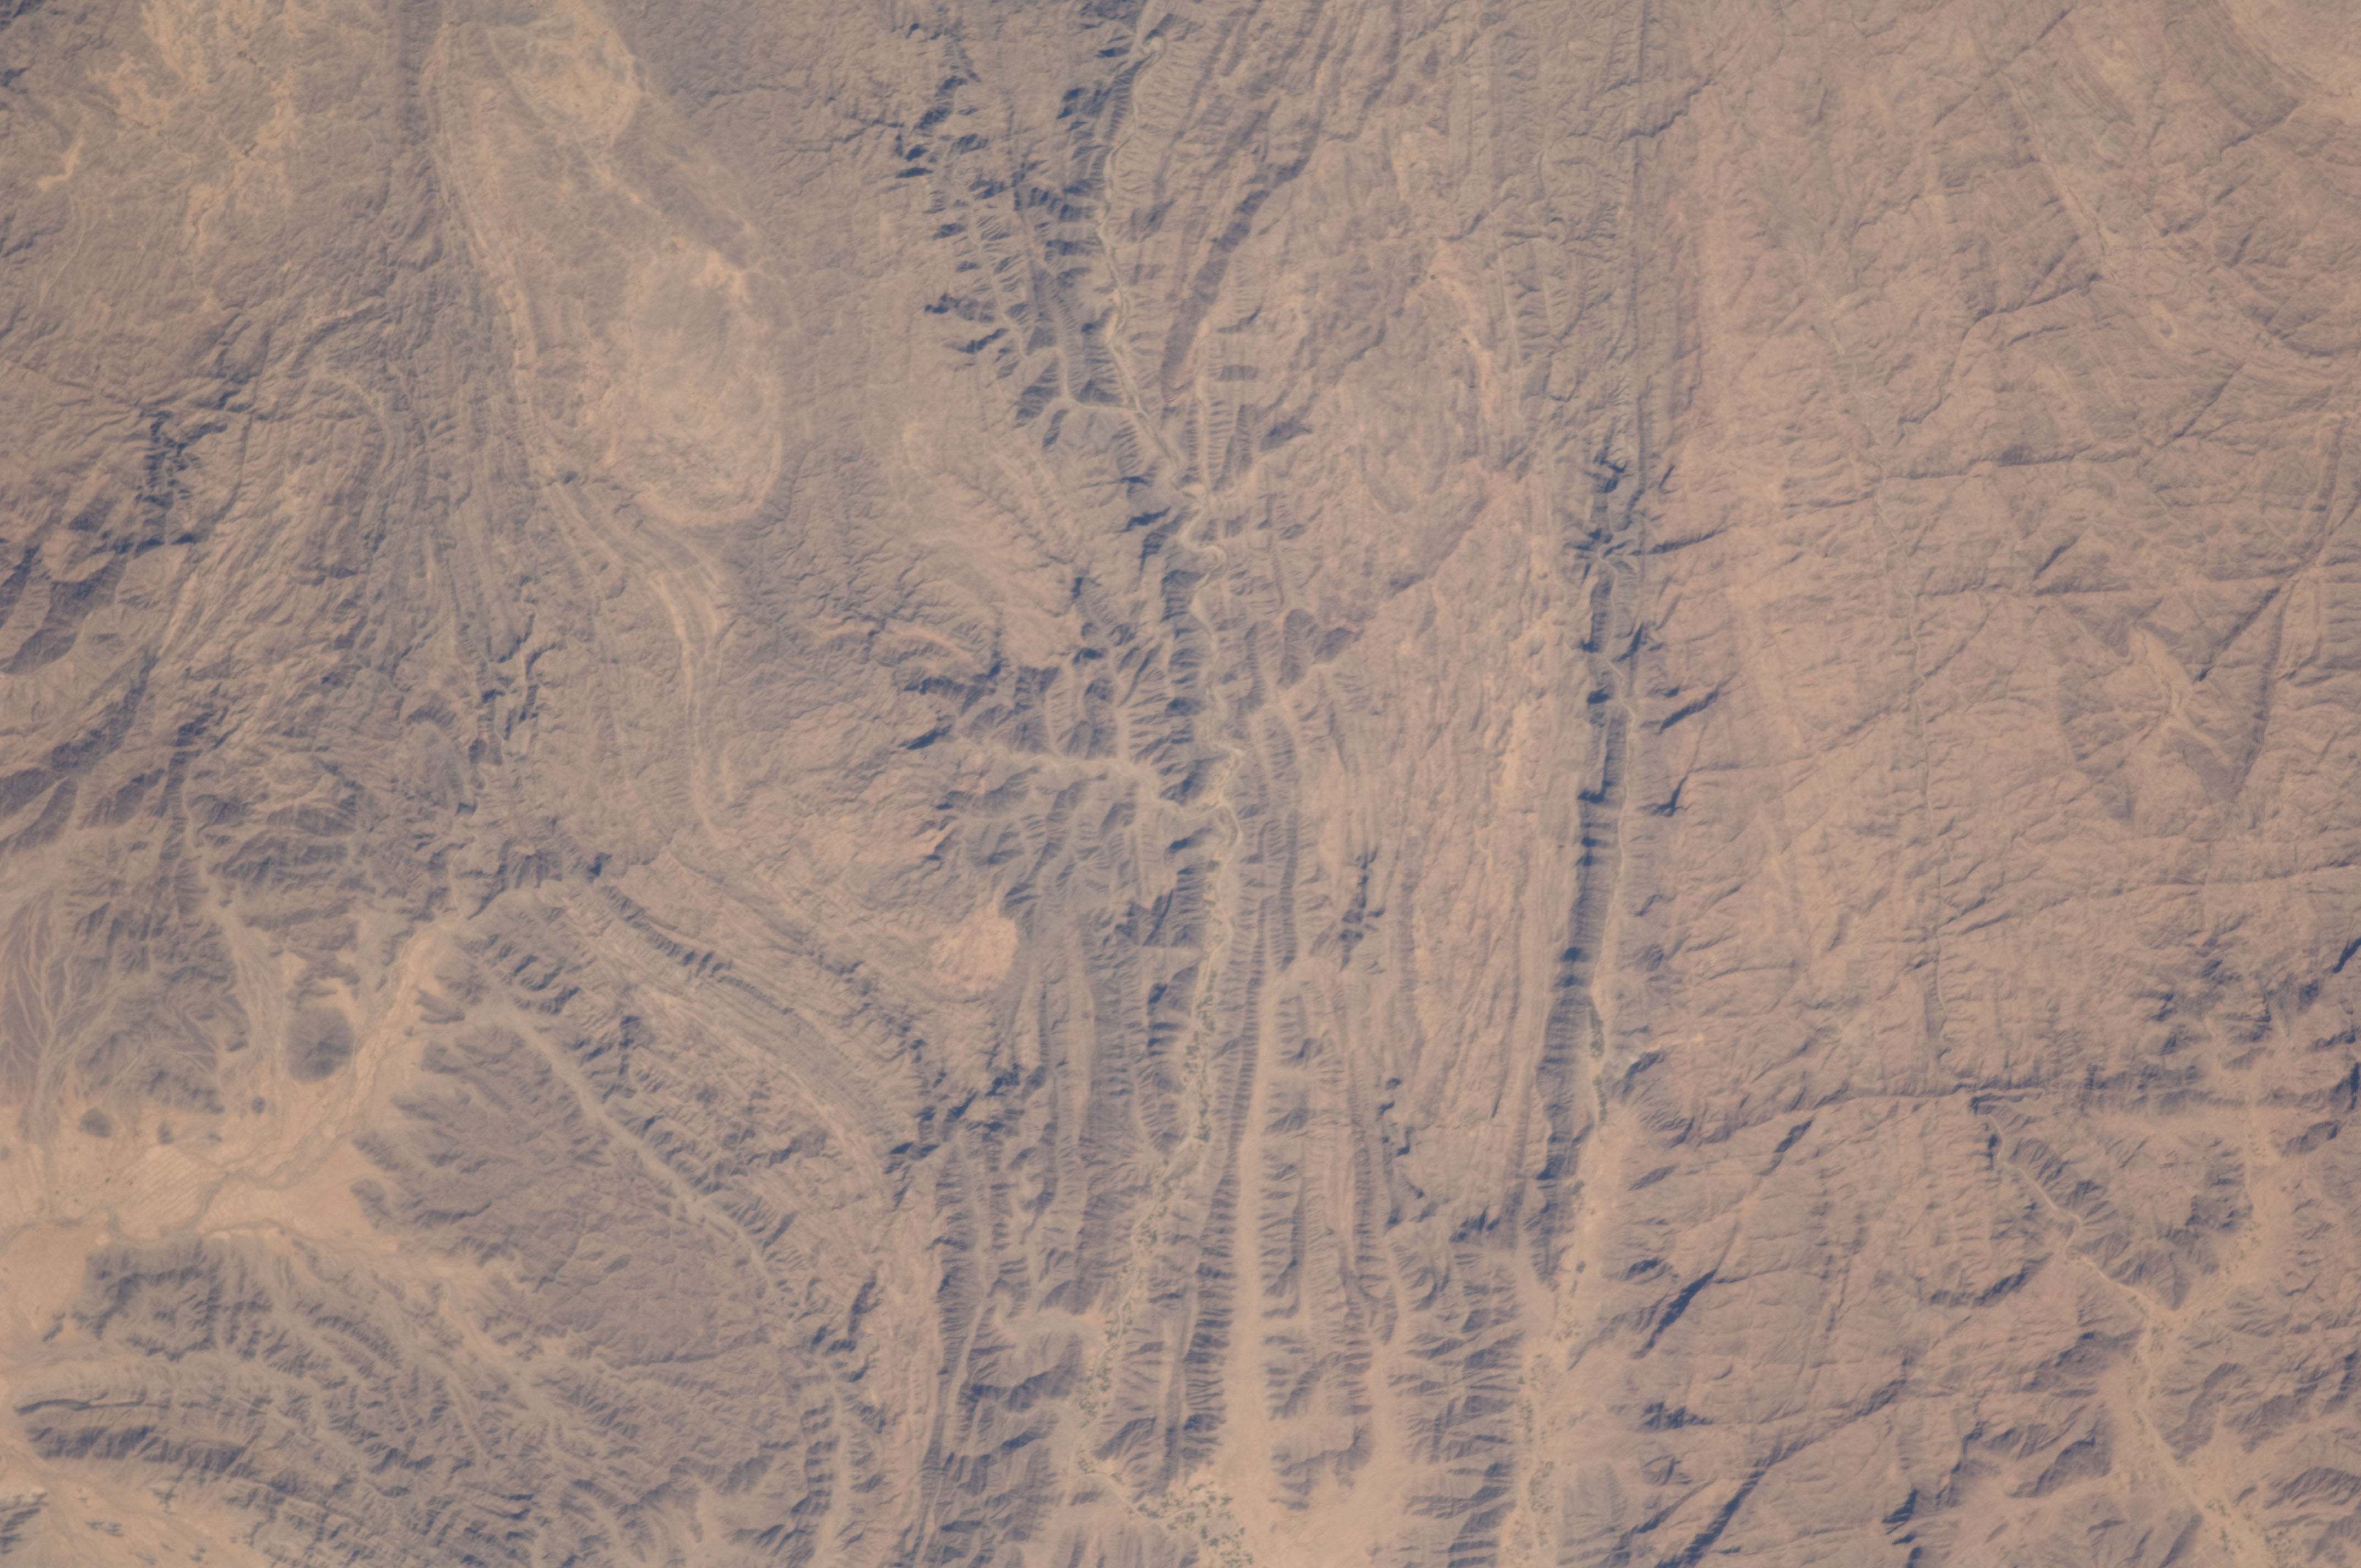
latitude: 14.6
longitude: 45.6
